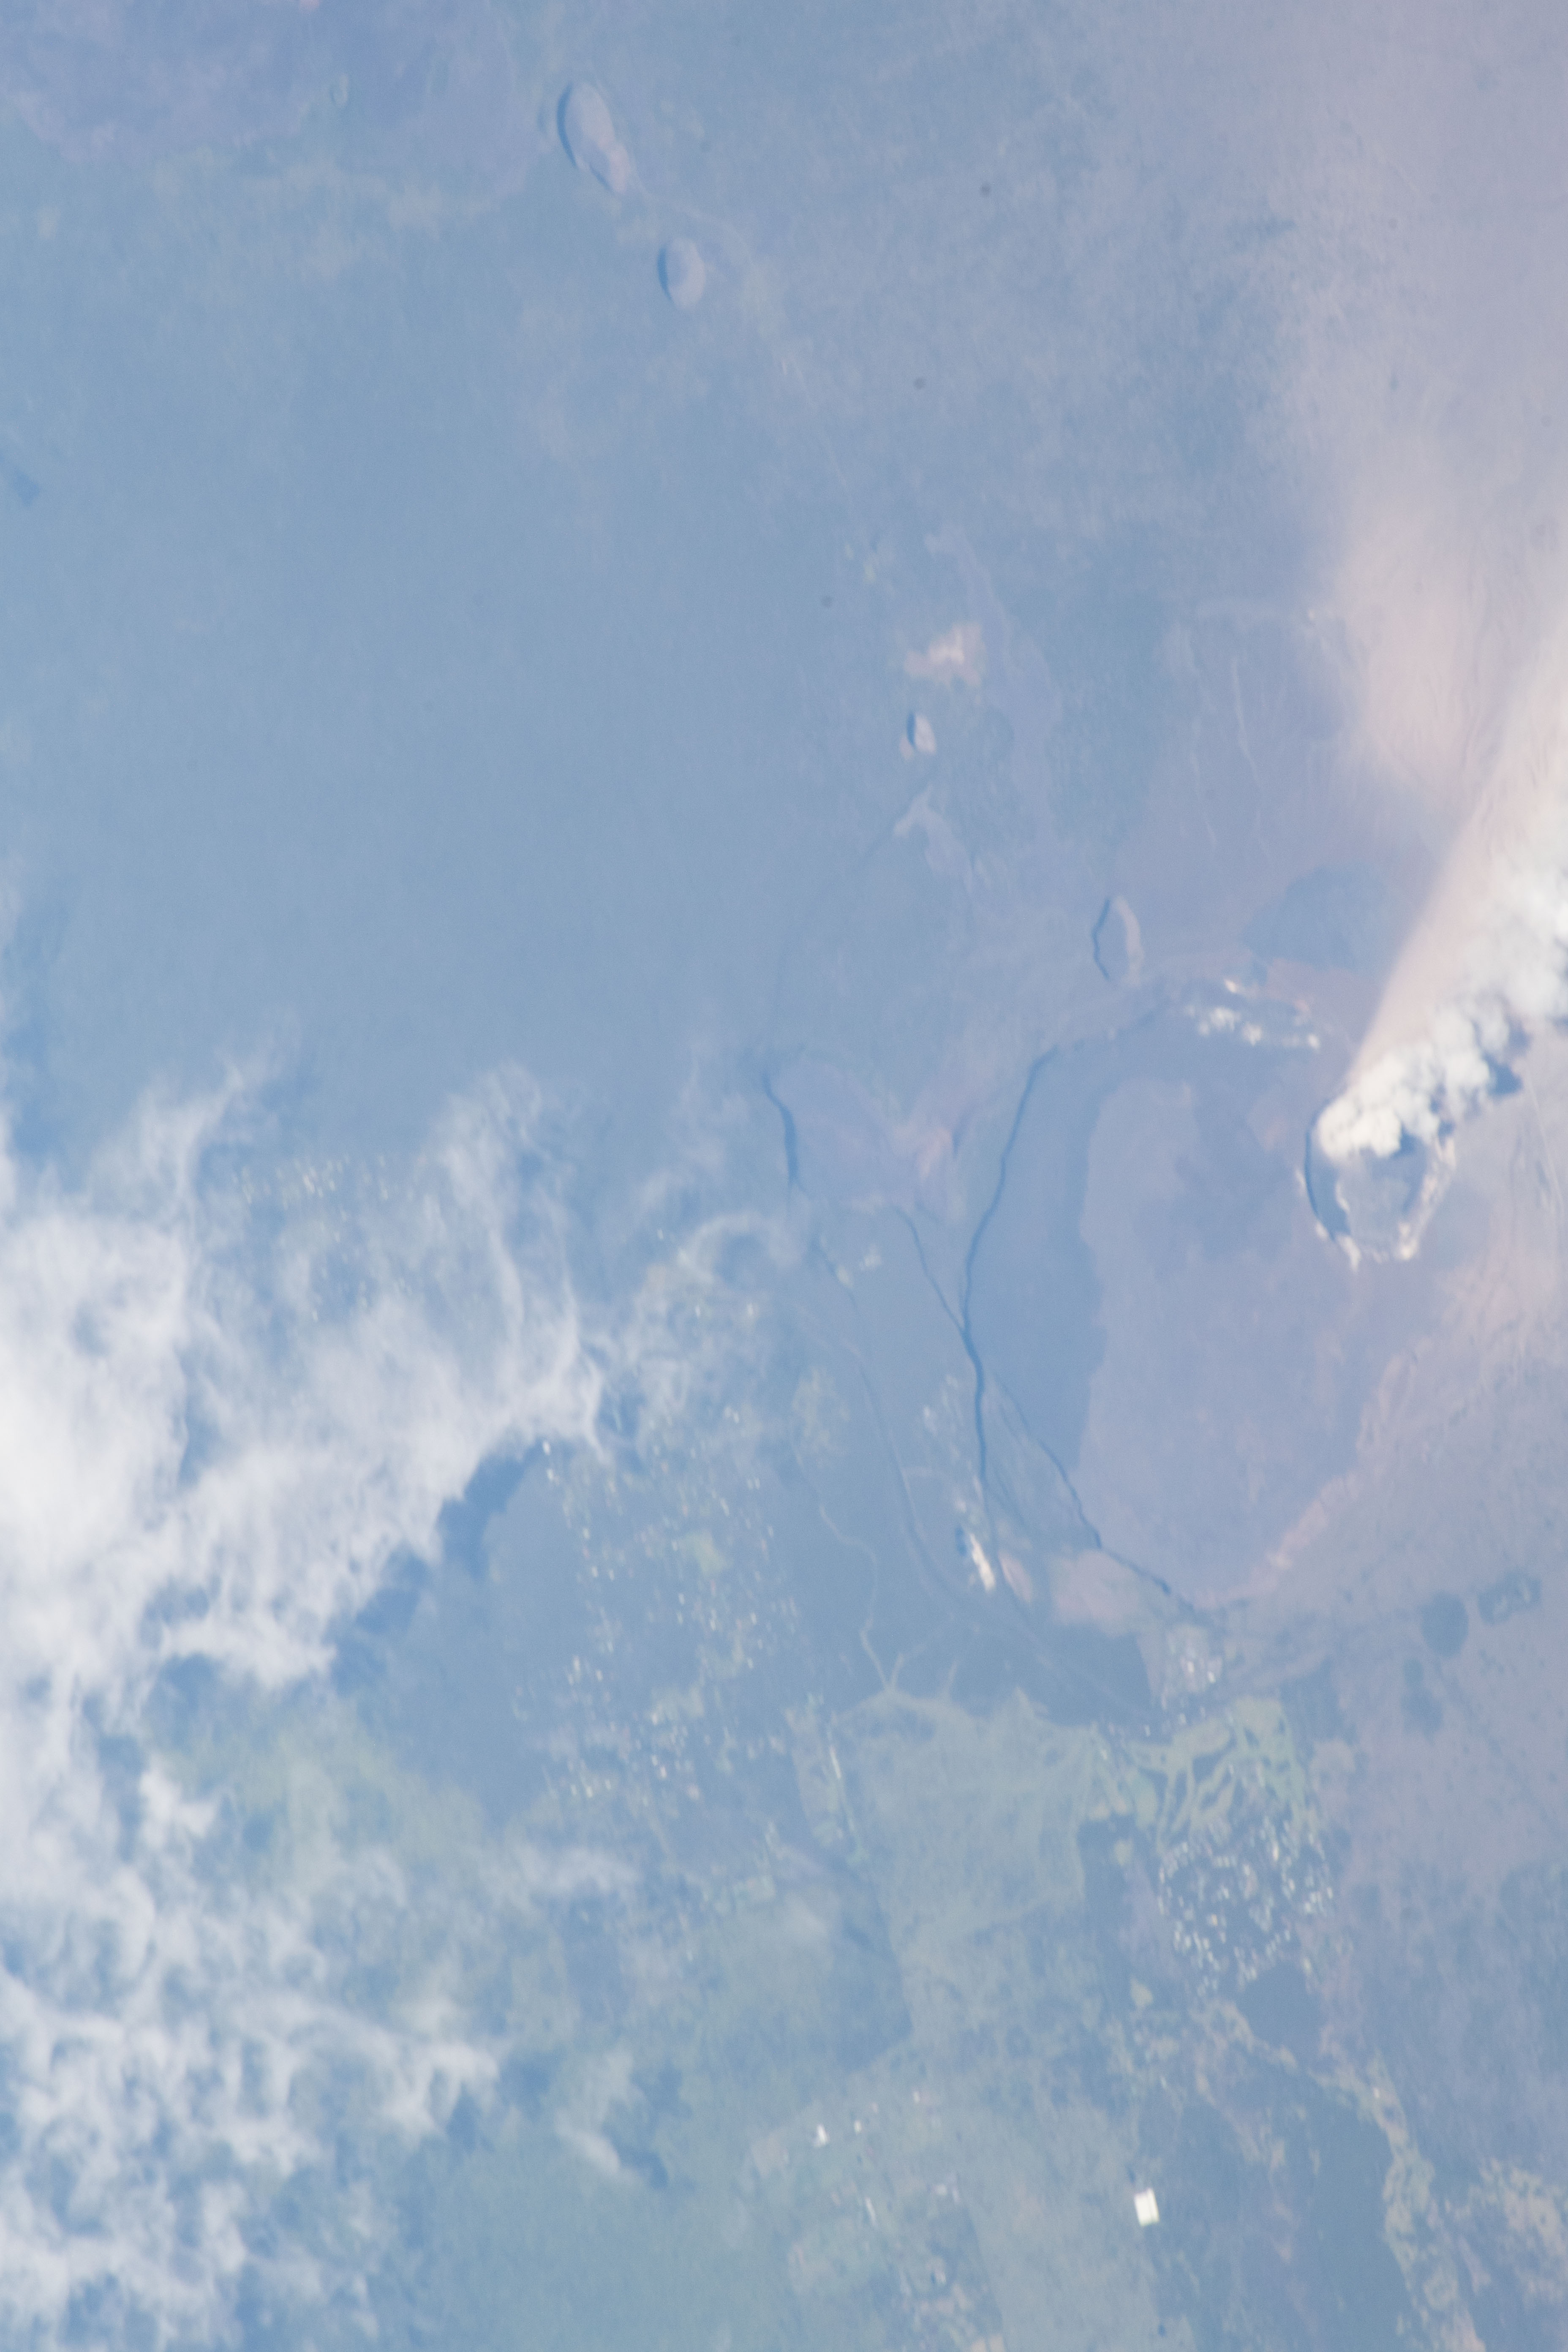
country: USA-HAWAII
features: ISLAND OF HAWAI'I, VOLCANO, KILAUEA, KEANAKOKO'I CRATER, PUHIMAU CRATER, VOLCANIC ERUPTION PLUME
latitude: 19.4
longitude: -155.2
